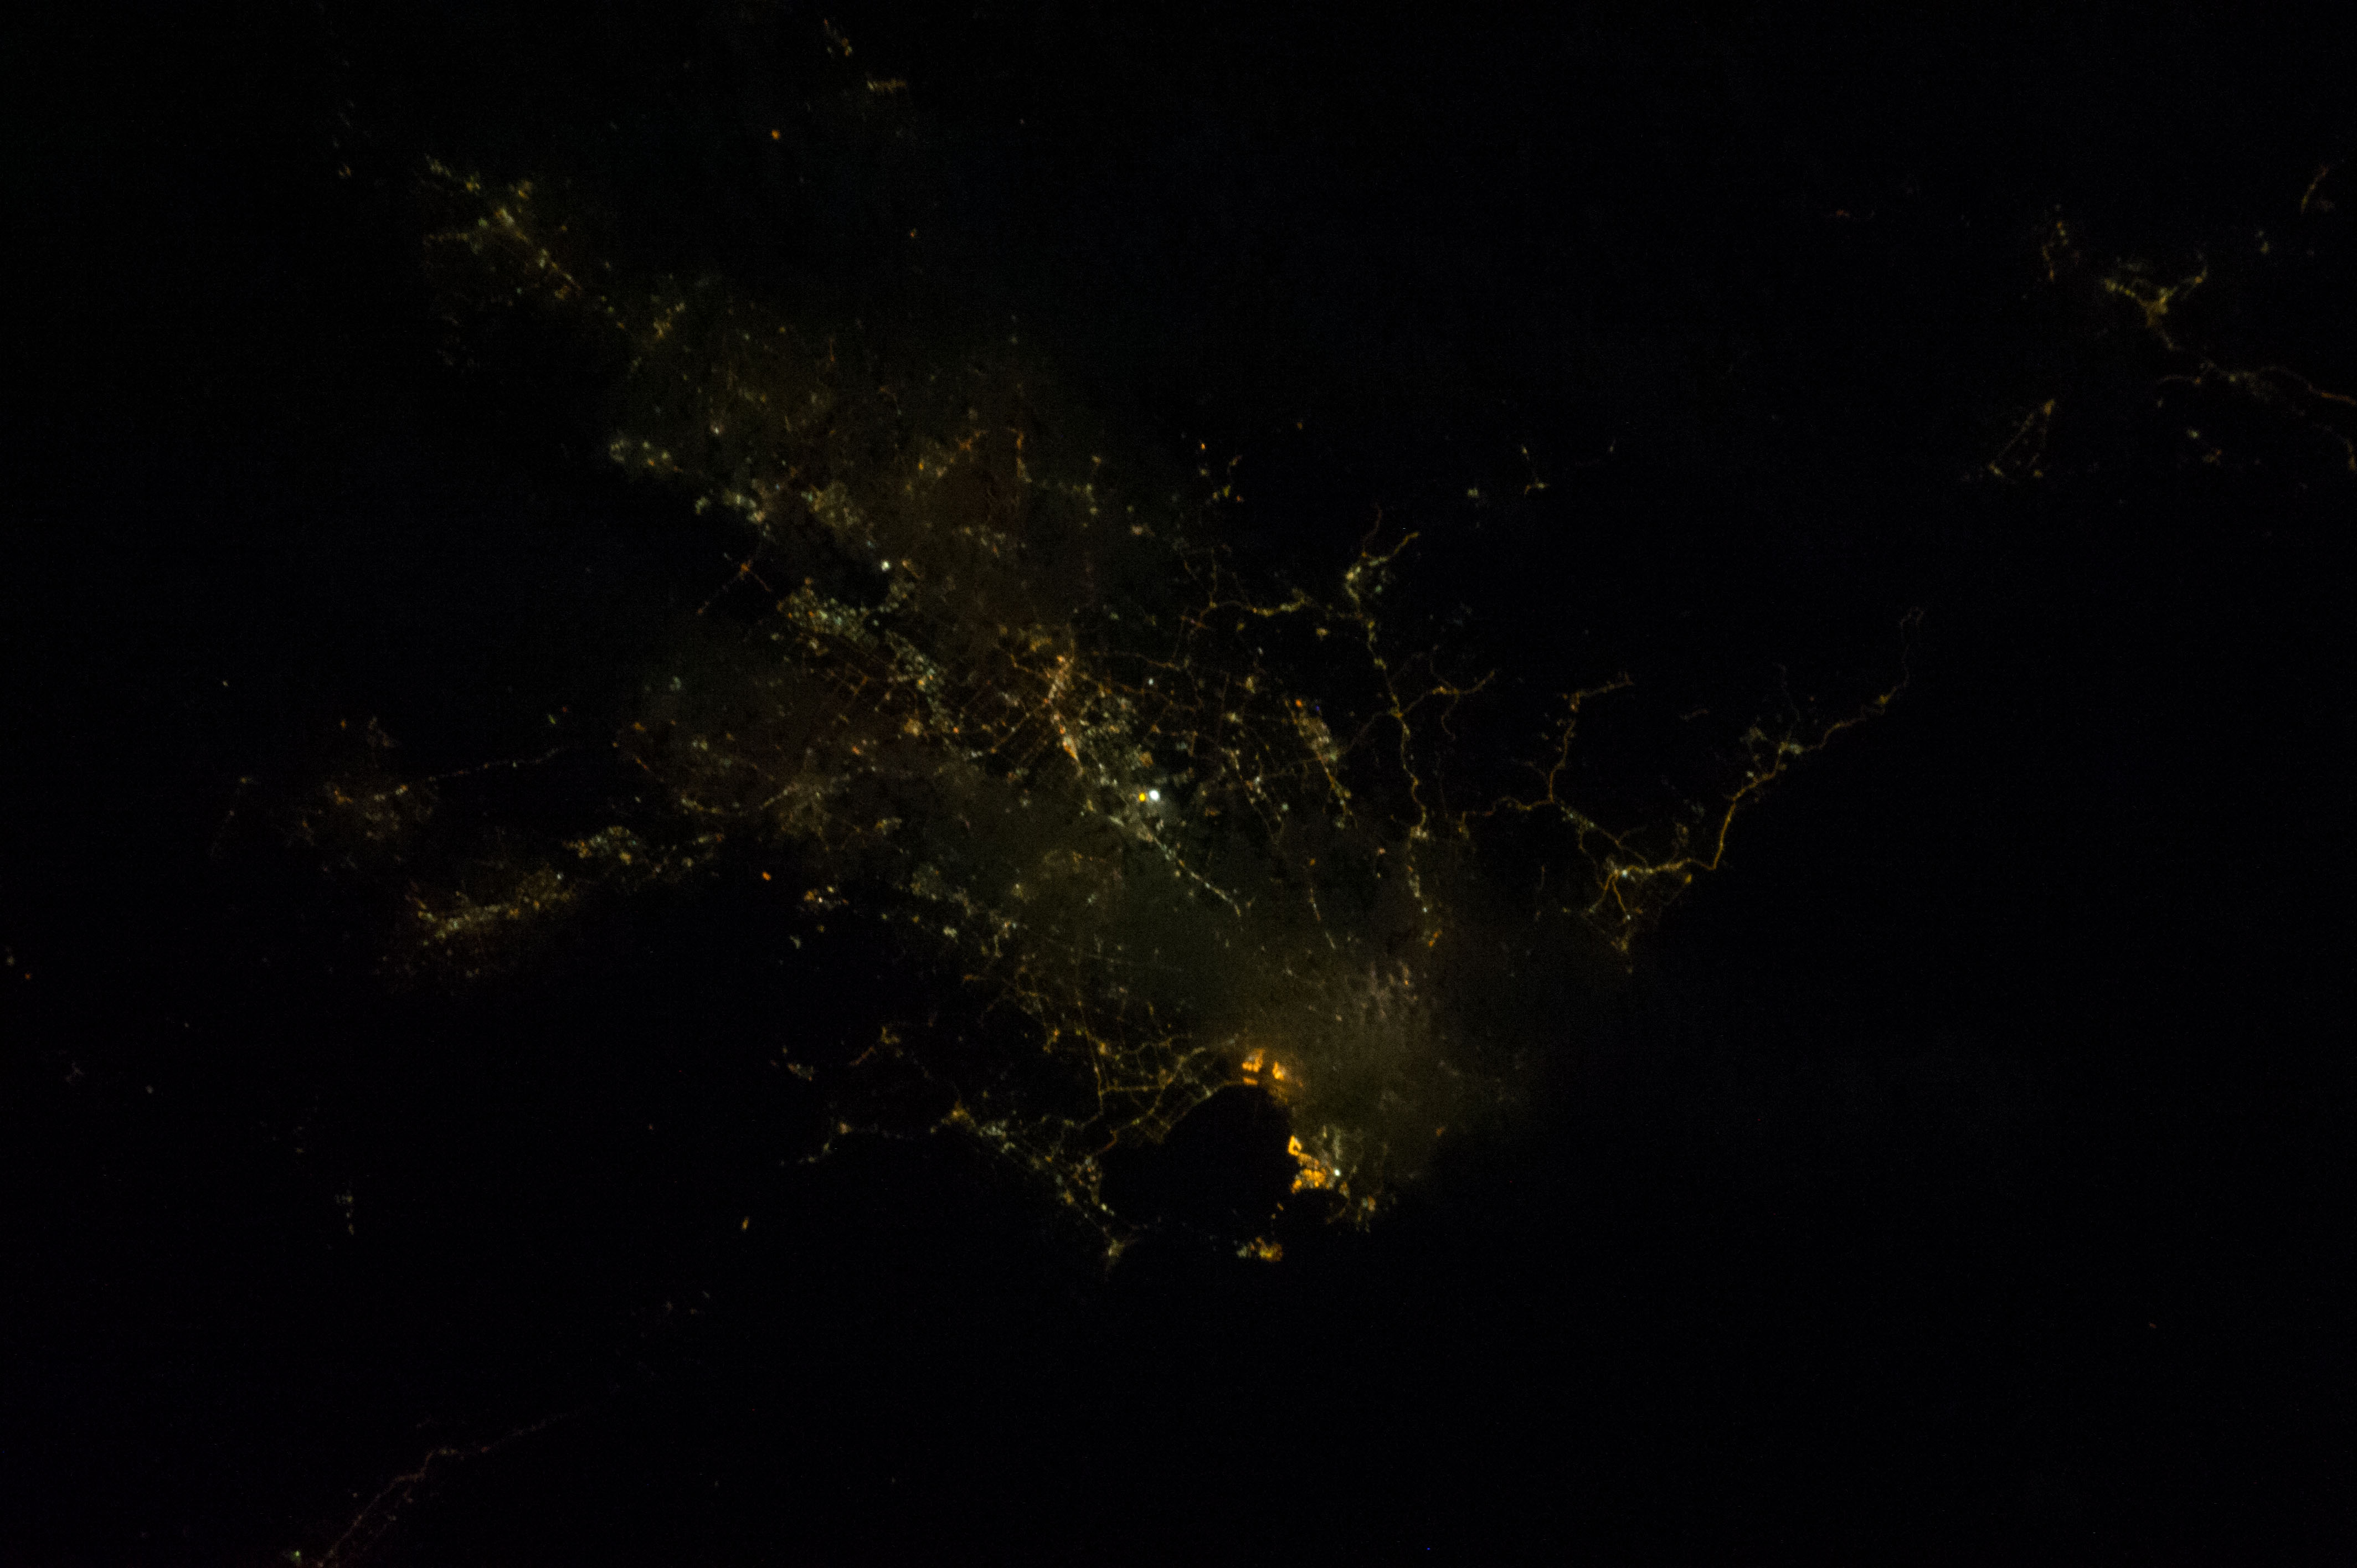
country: AUSTRALIA-NSW
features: SYDNEY, DARK EARTHOBS
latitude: -33.9
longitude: 151.1
